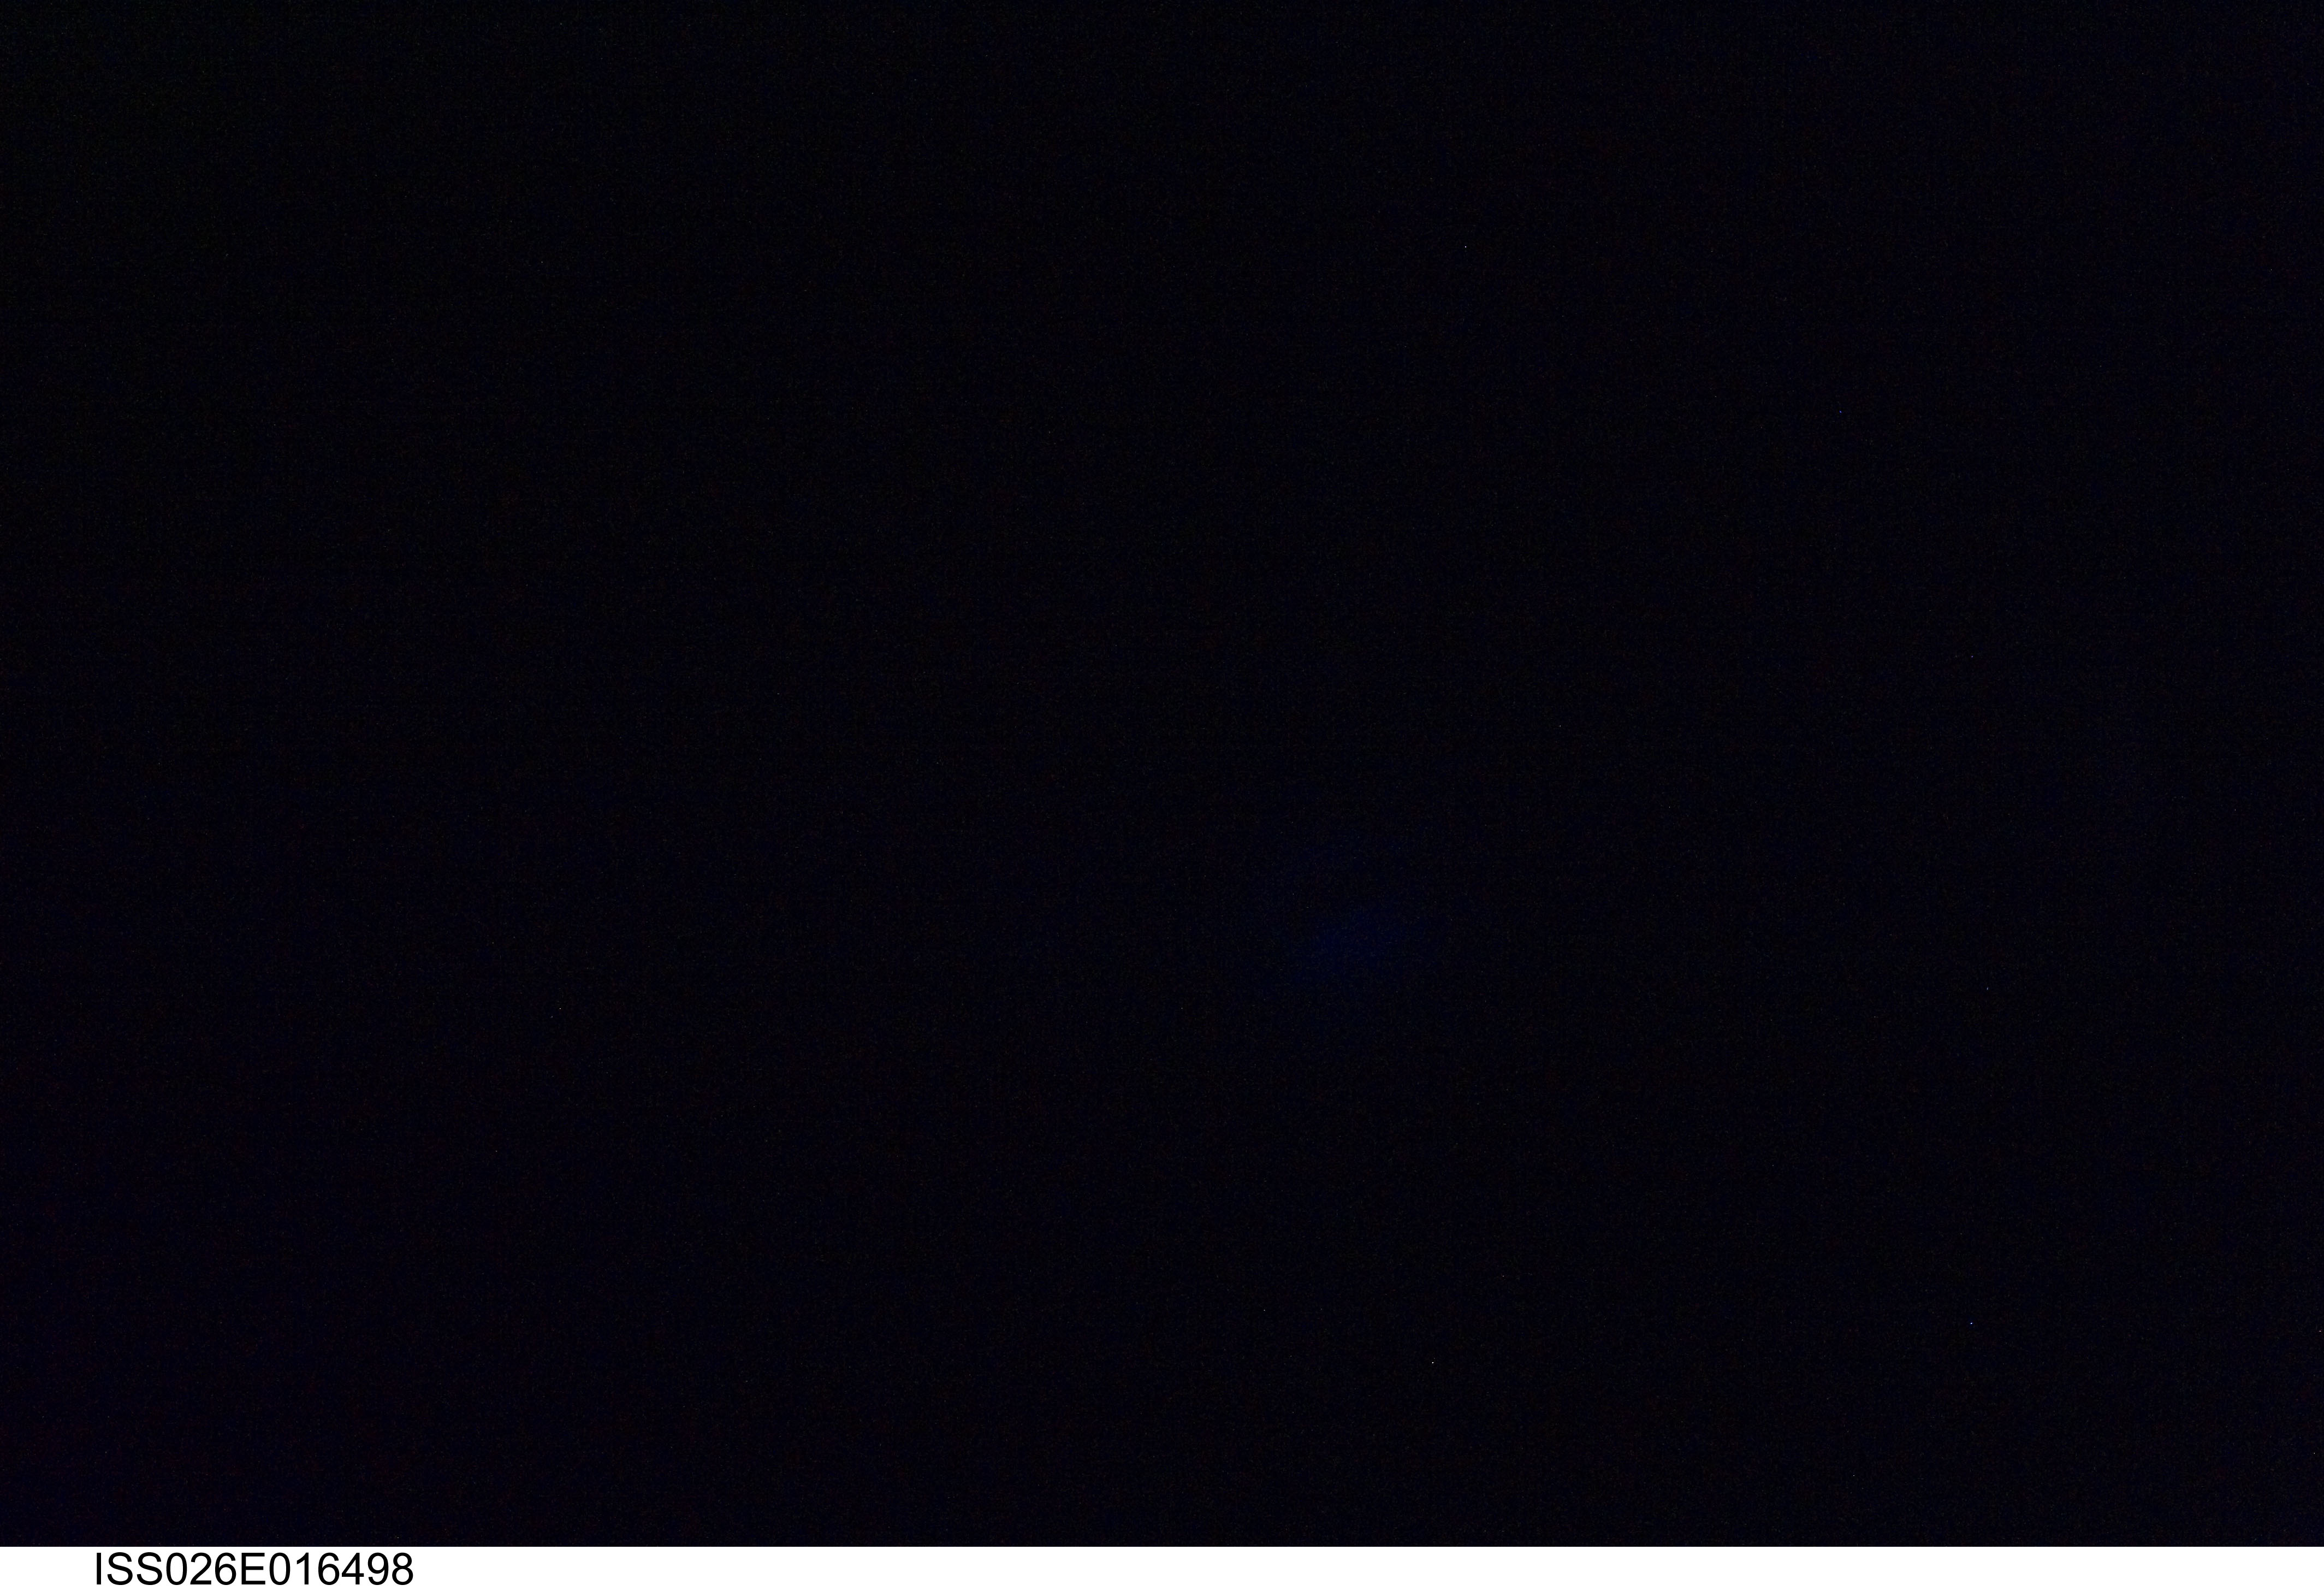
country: SOUTH AMERICA
